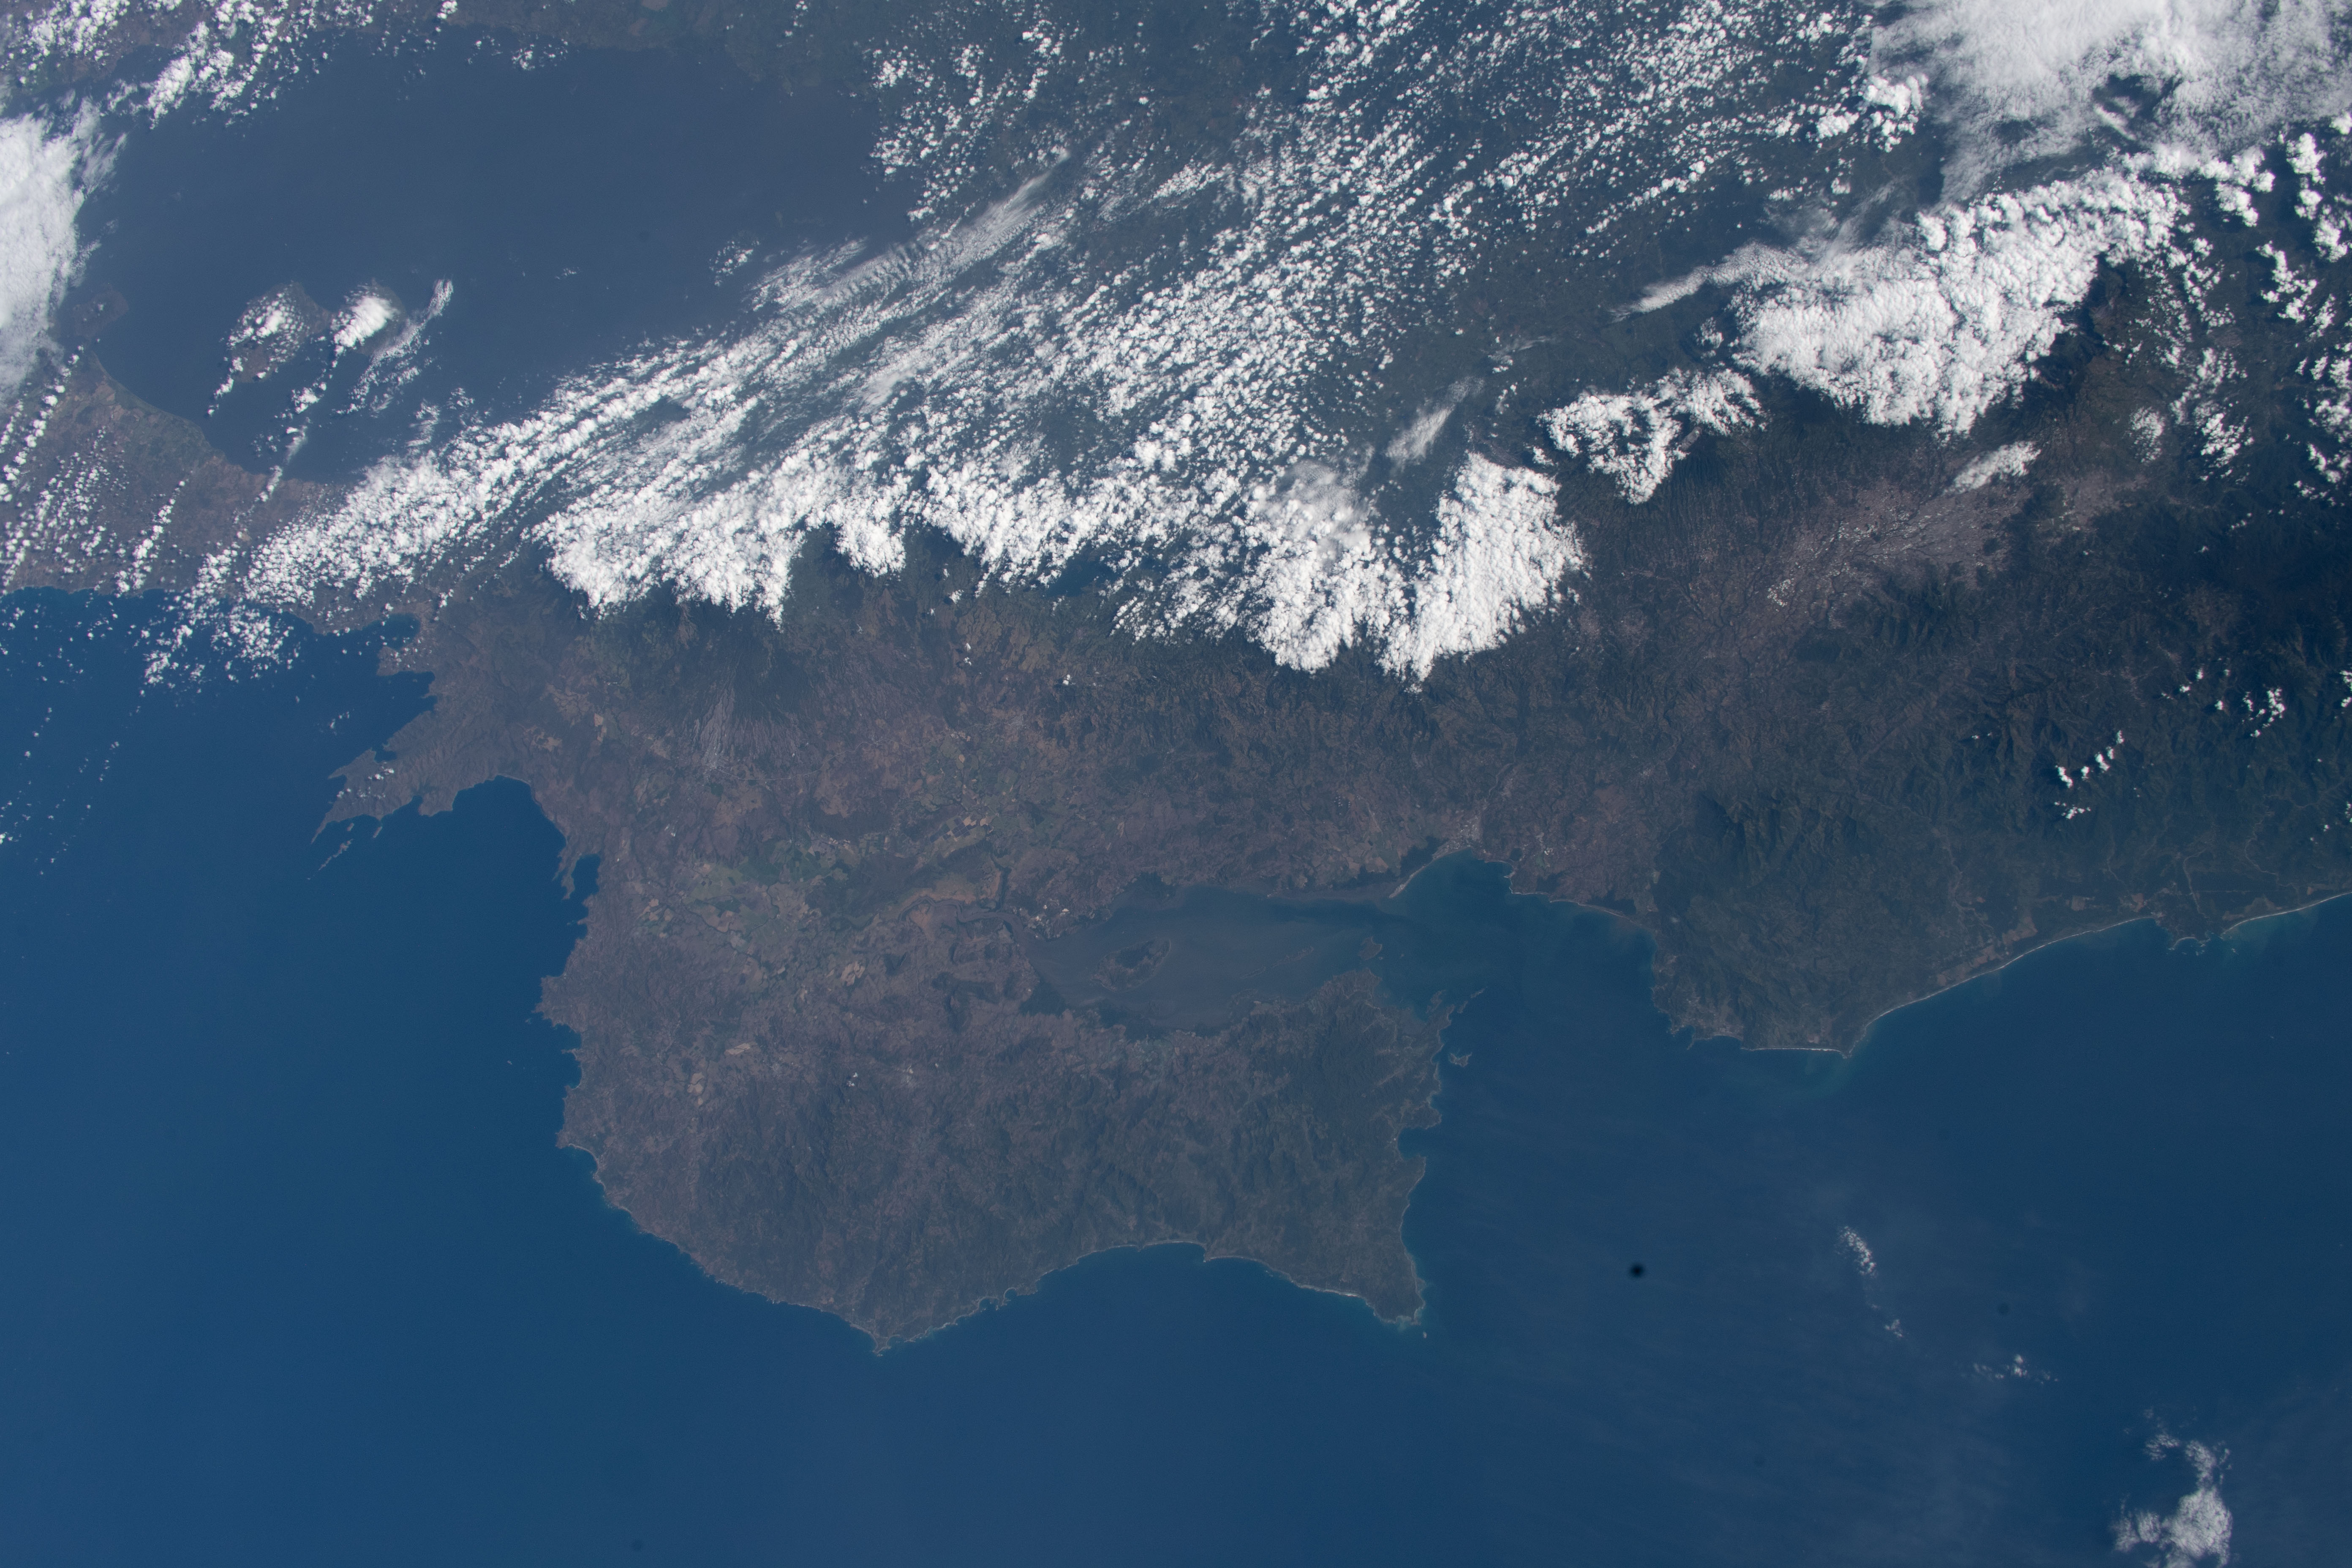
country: COSTA RICA
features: COLORADO GULF, CHIRA ISLAND, TLMARAN MOUNTAINS
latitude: 10.5
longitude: -85.0
